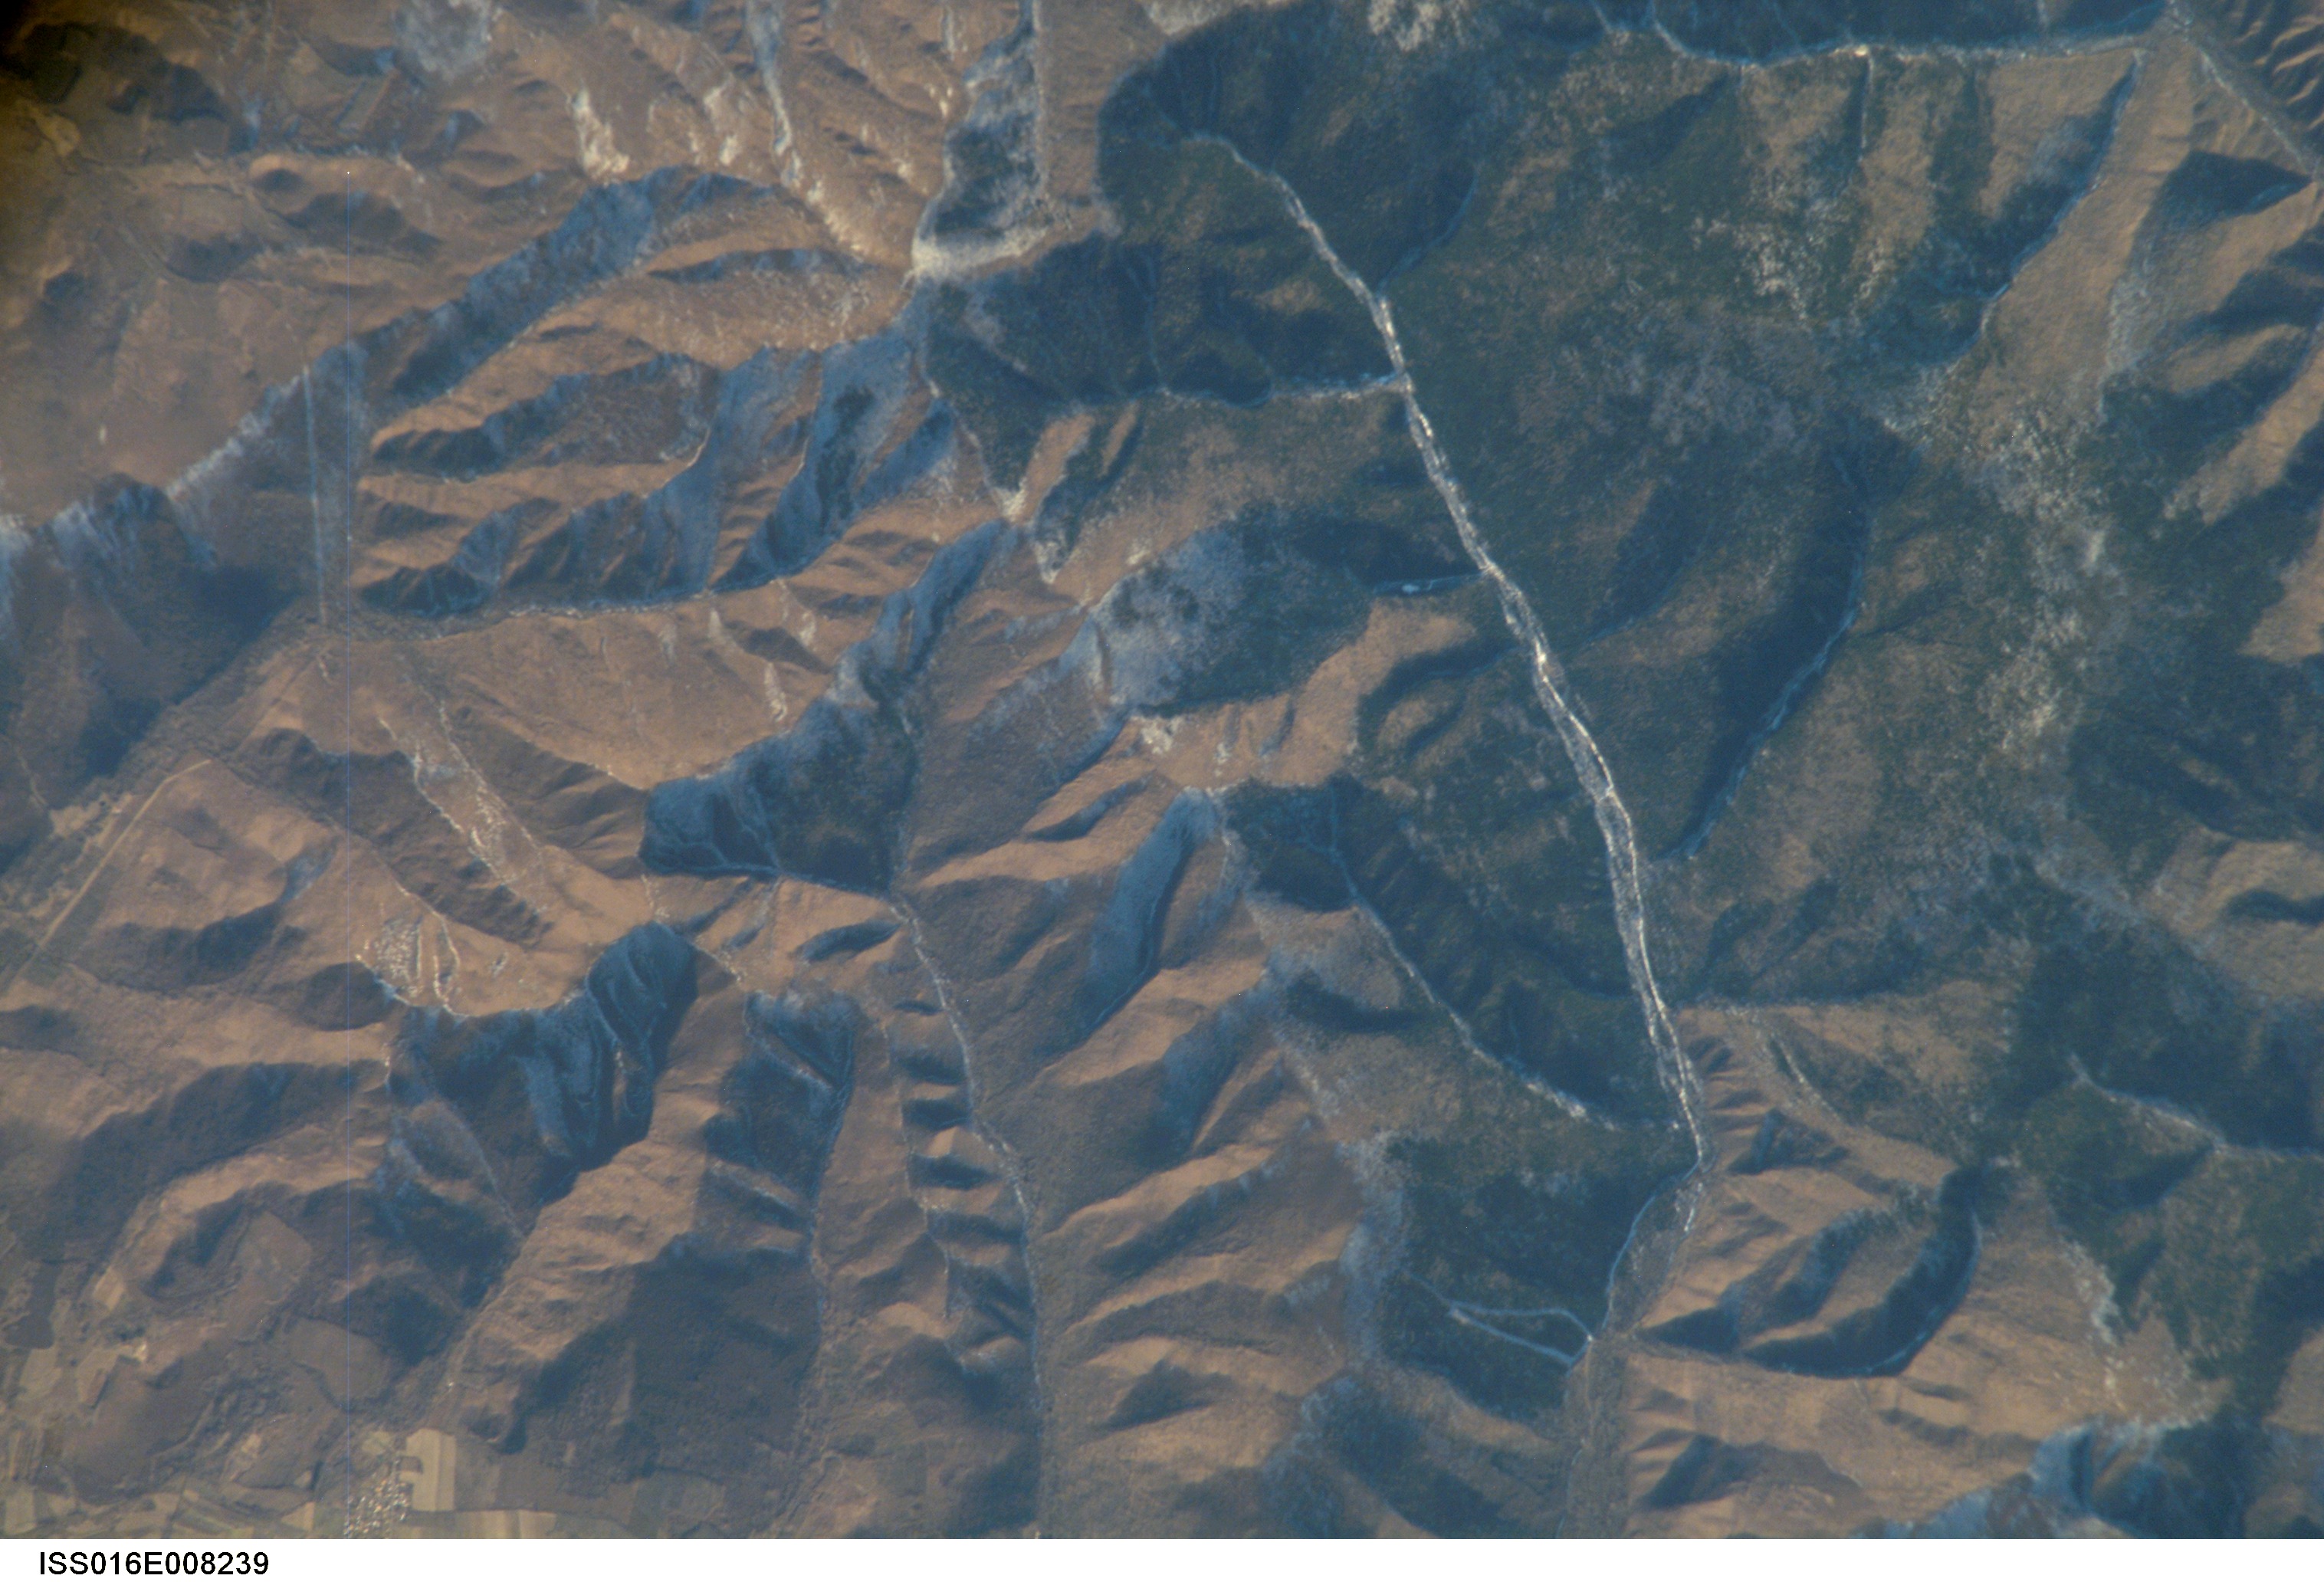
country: CHINA
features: XINGDONG, AMURZET AREA, MTS.
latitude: 47.9
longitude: 130.7
